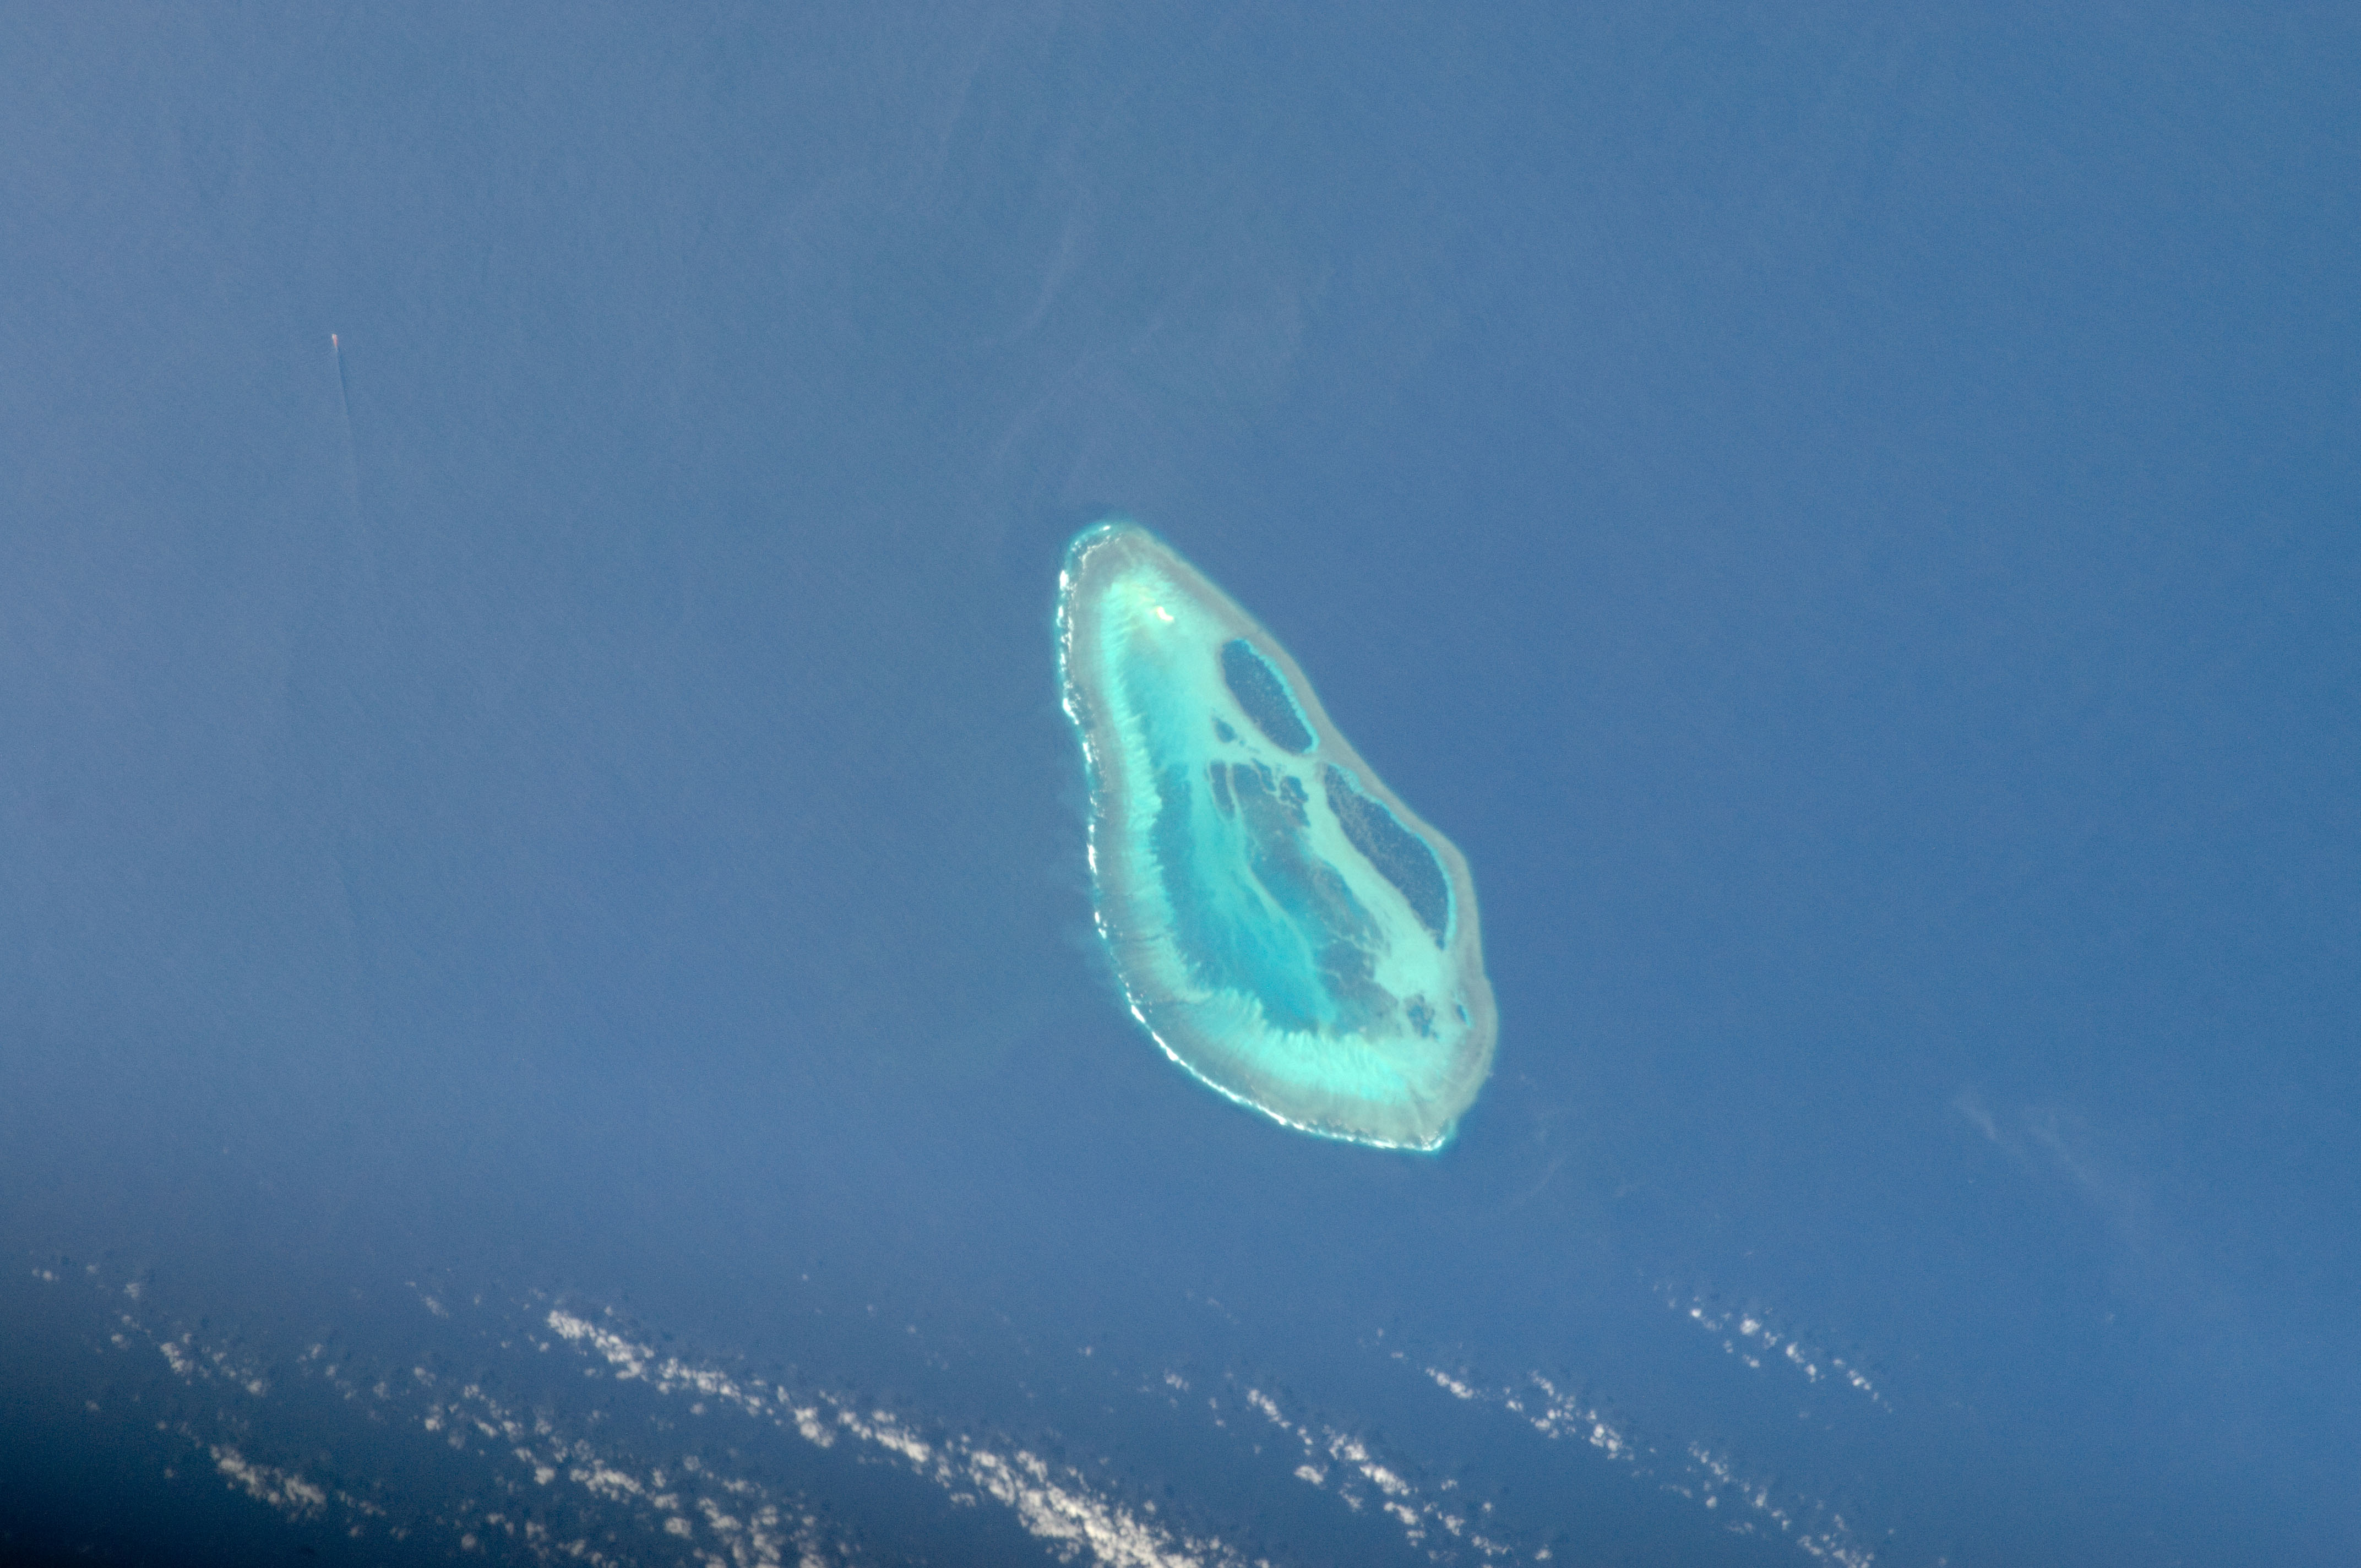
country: AUSTRALIA-WA
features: IMPERIEUSE REEF OF ROWLEY SHOALS
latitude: -17.6
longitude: 118.9
